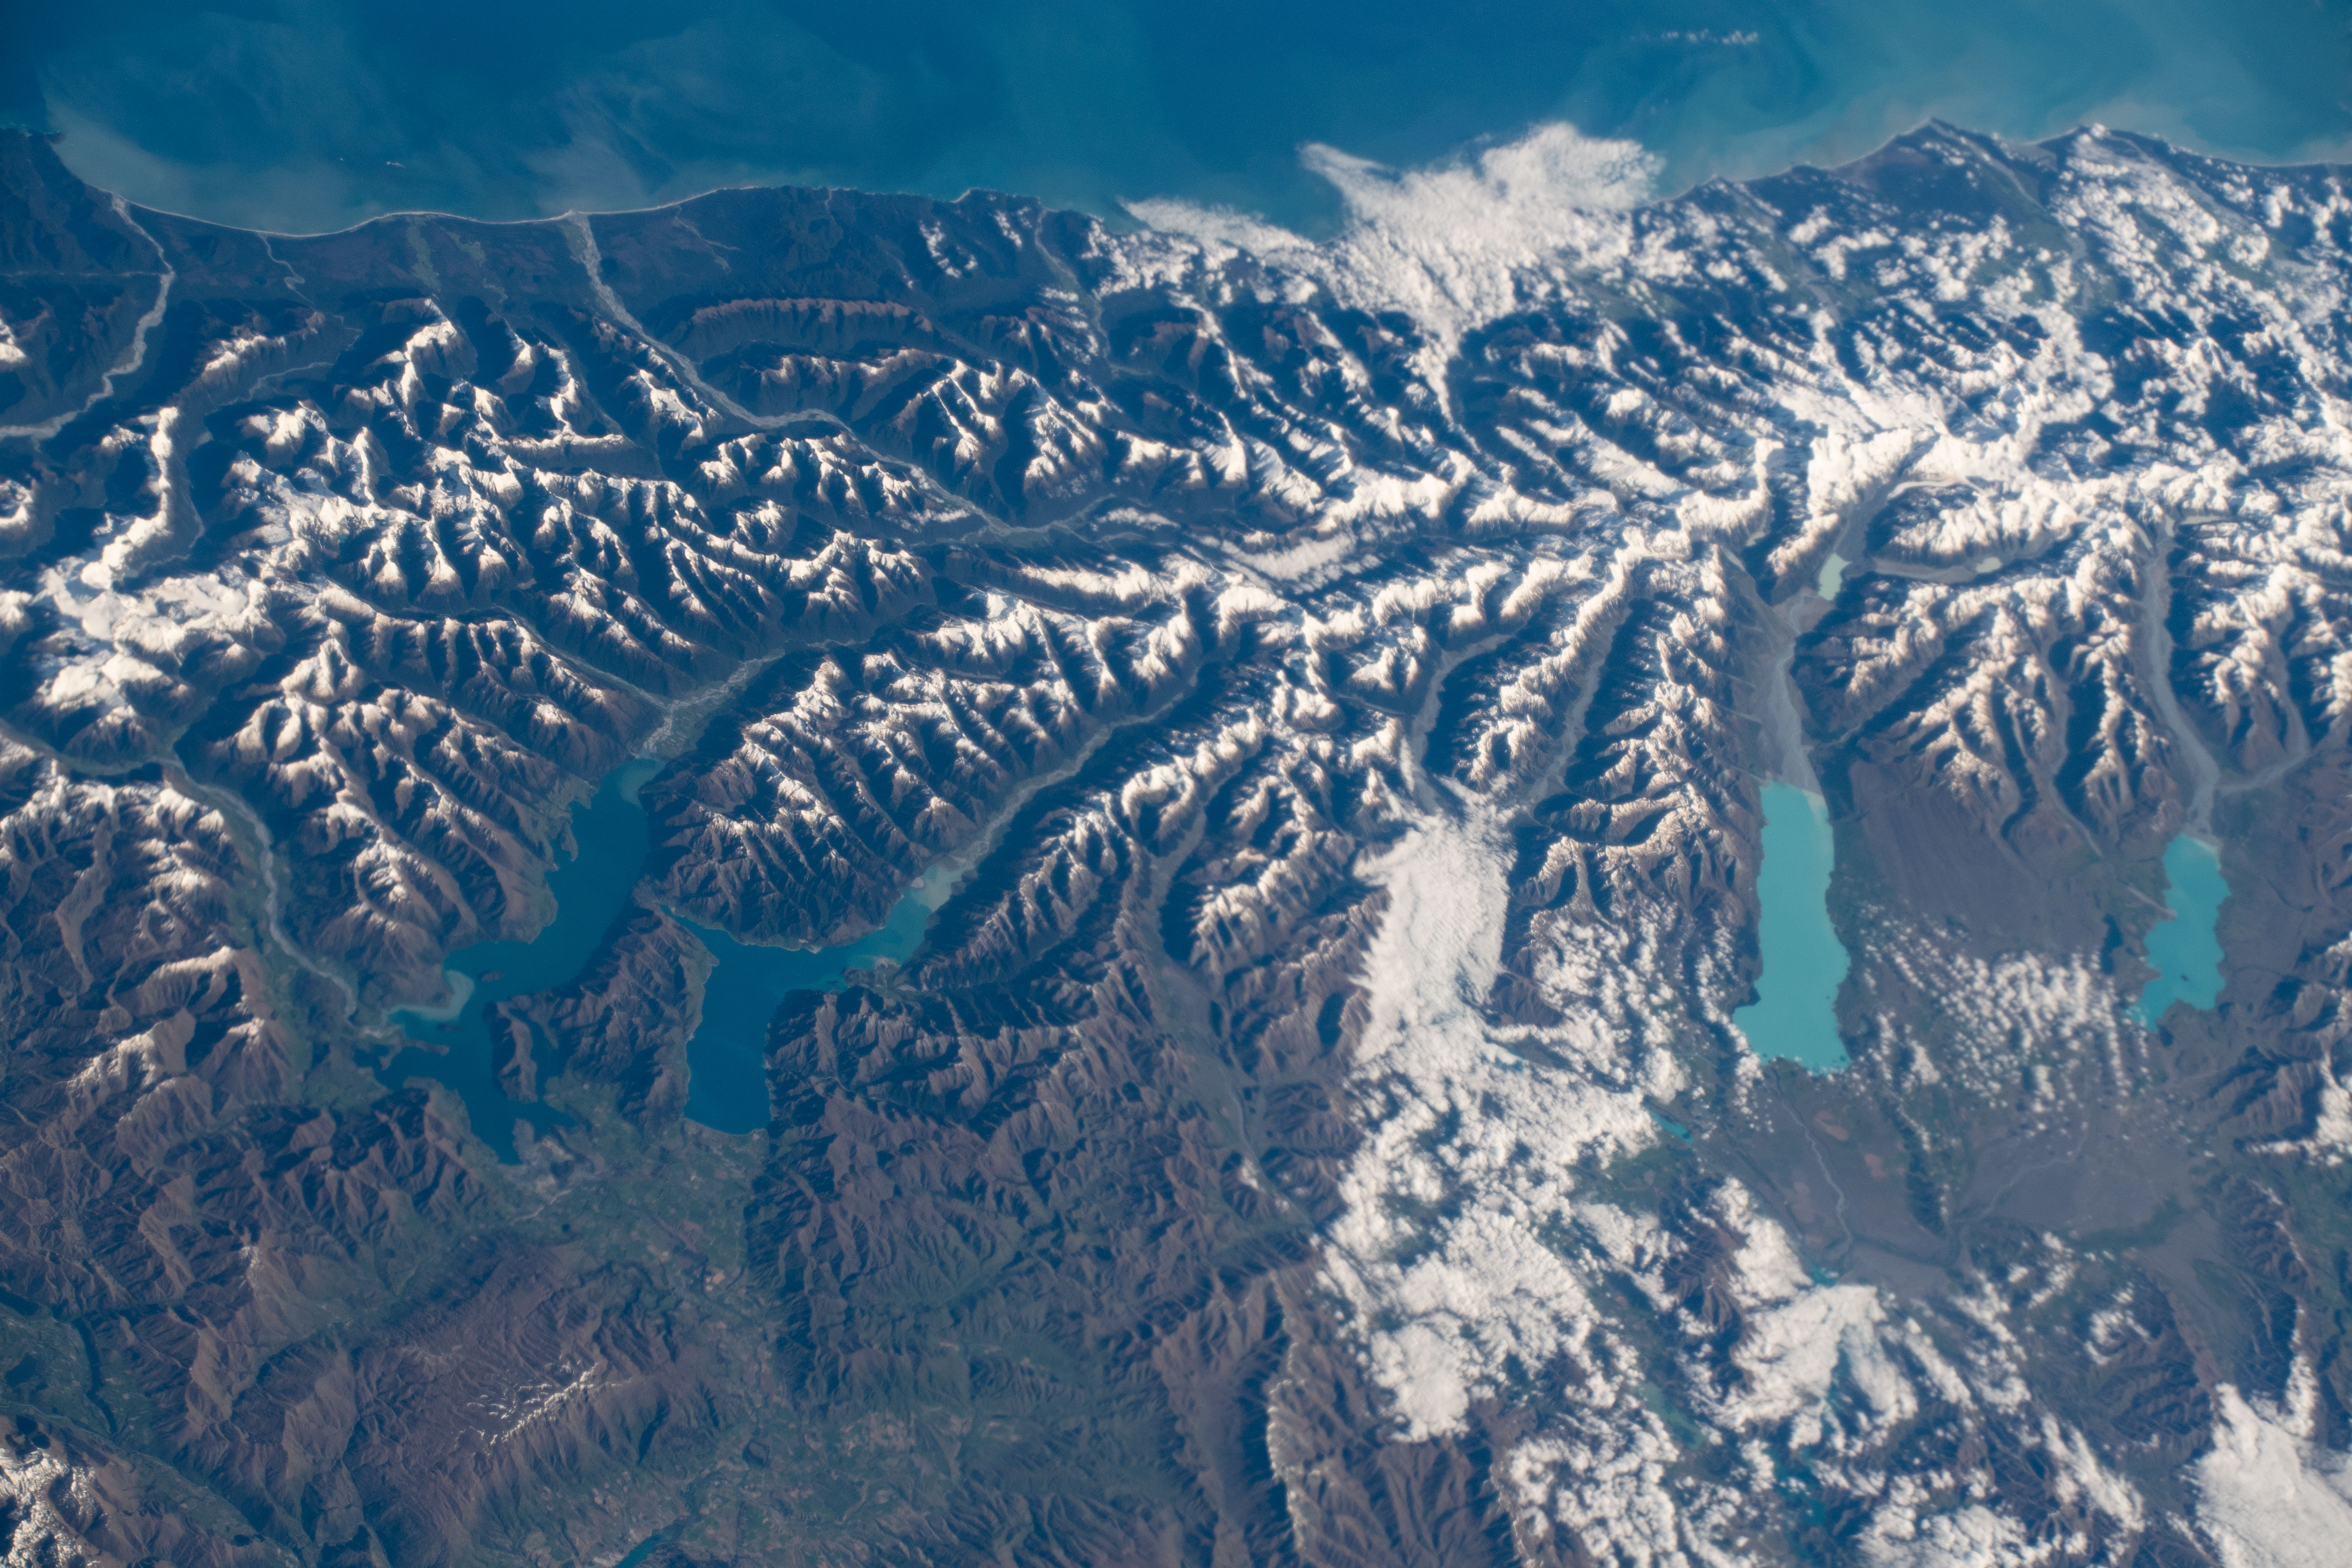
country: NEW ZEALAND-SI
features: LAKE WANAKA, LAKE HAWEA, SOUTHERN ALPS MOUNTAINS, LAKE PUKAKI, LAKE TEKAPO
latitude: -44.2
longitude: 169.7
